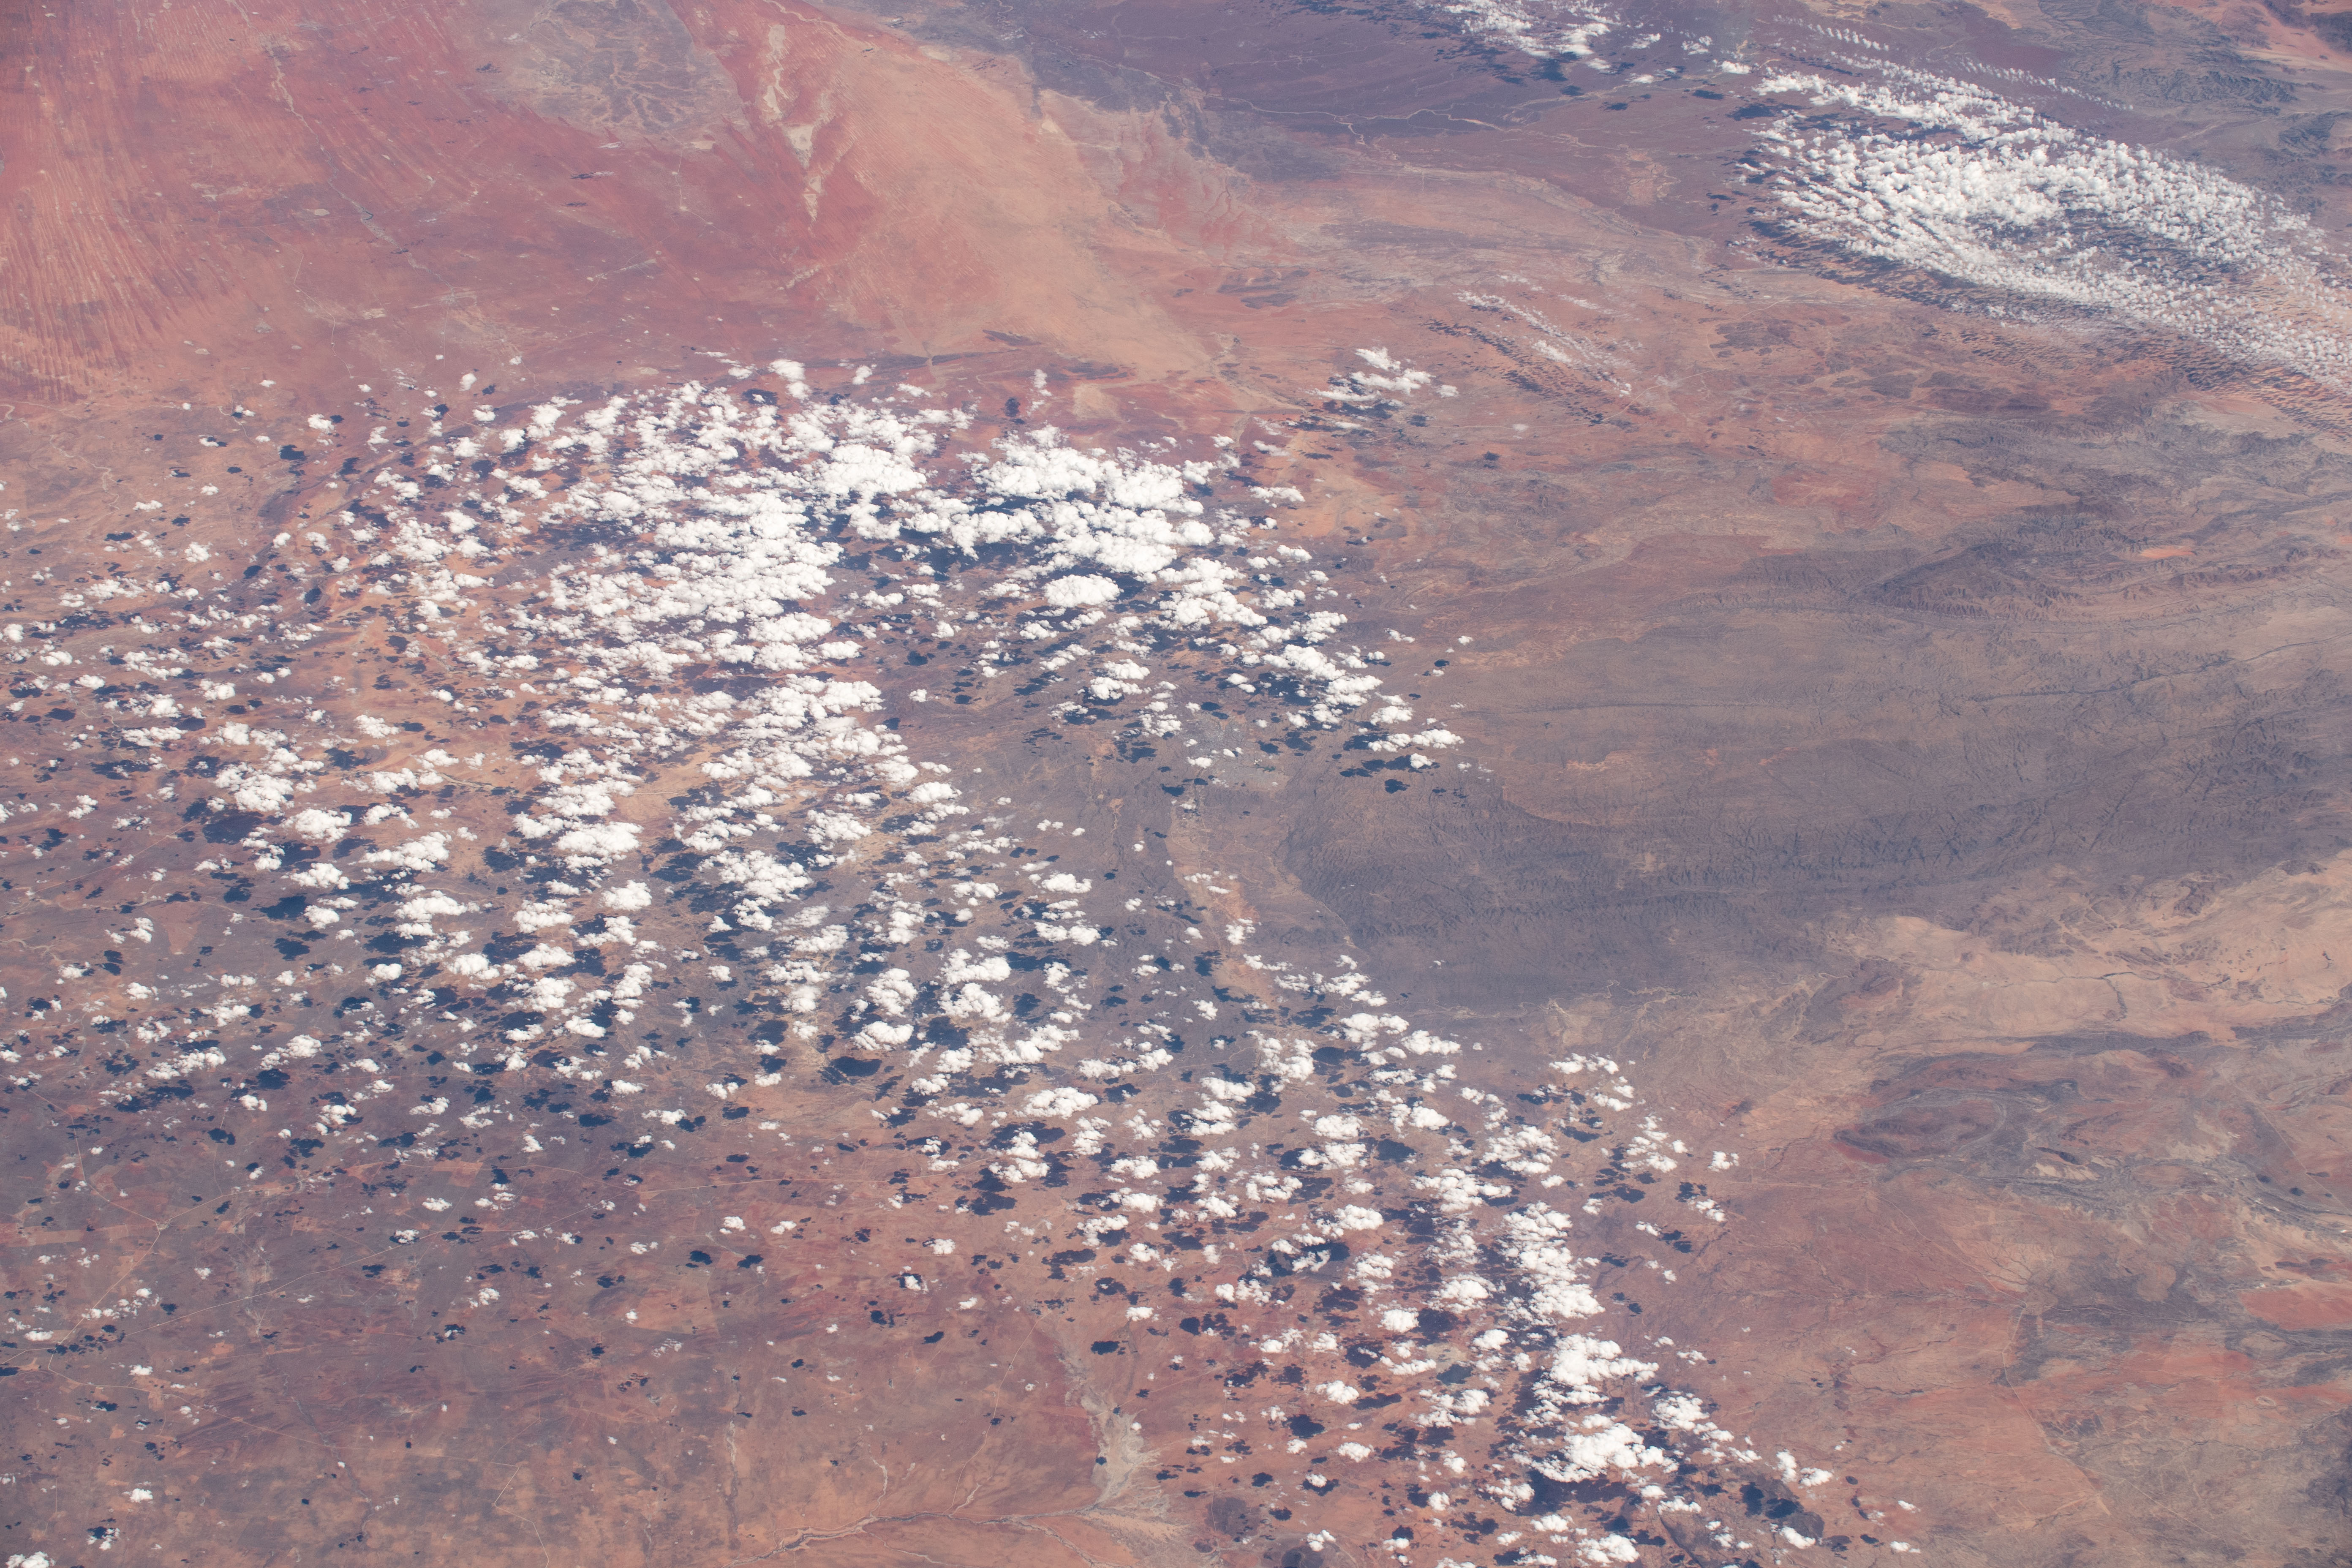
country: NAMIBIA
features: NAMIB NAUKLUFT NATIONAL PARK, NAMIB DESERT
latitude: -22.7
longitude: 16.7
